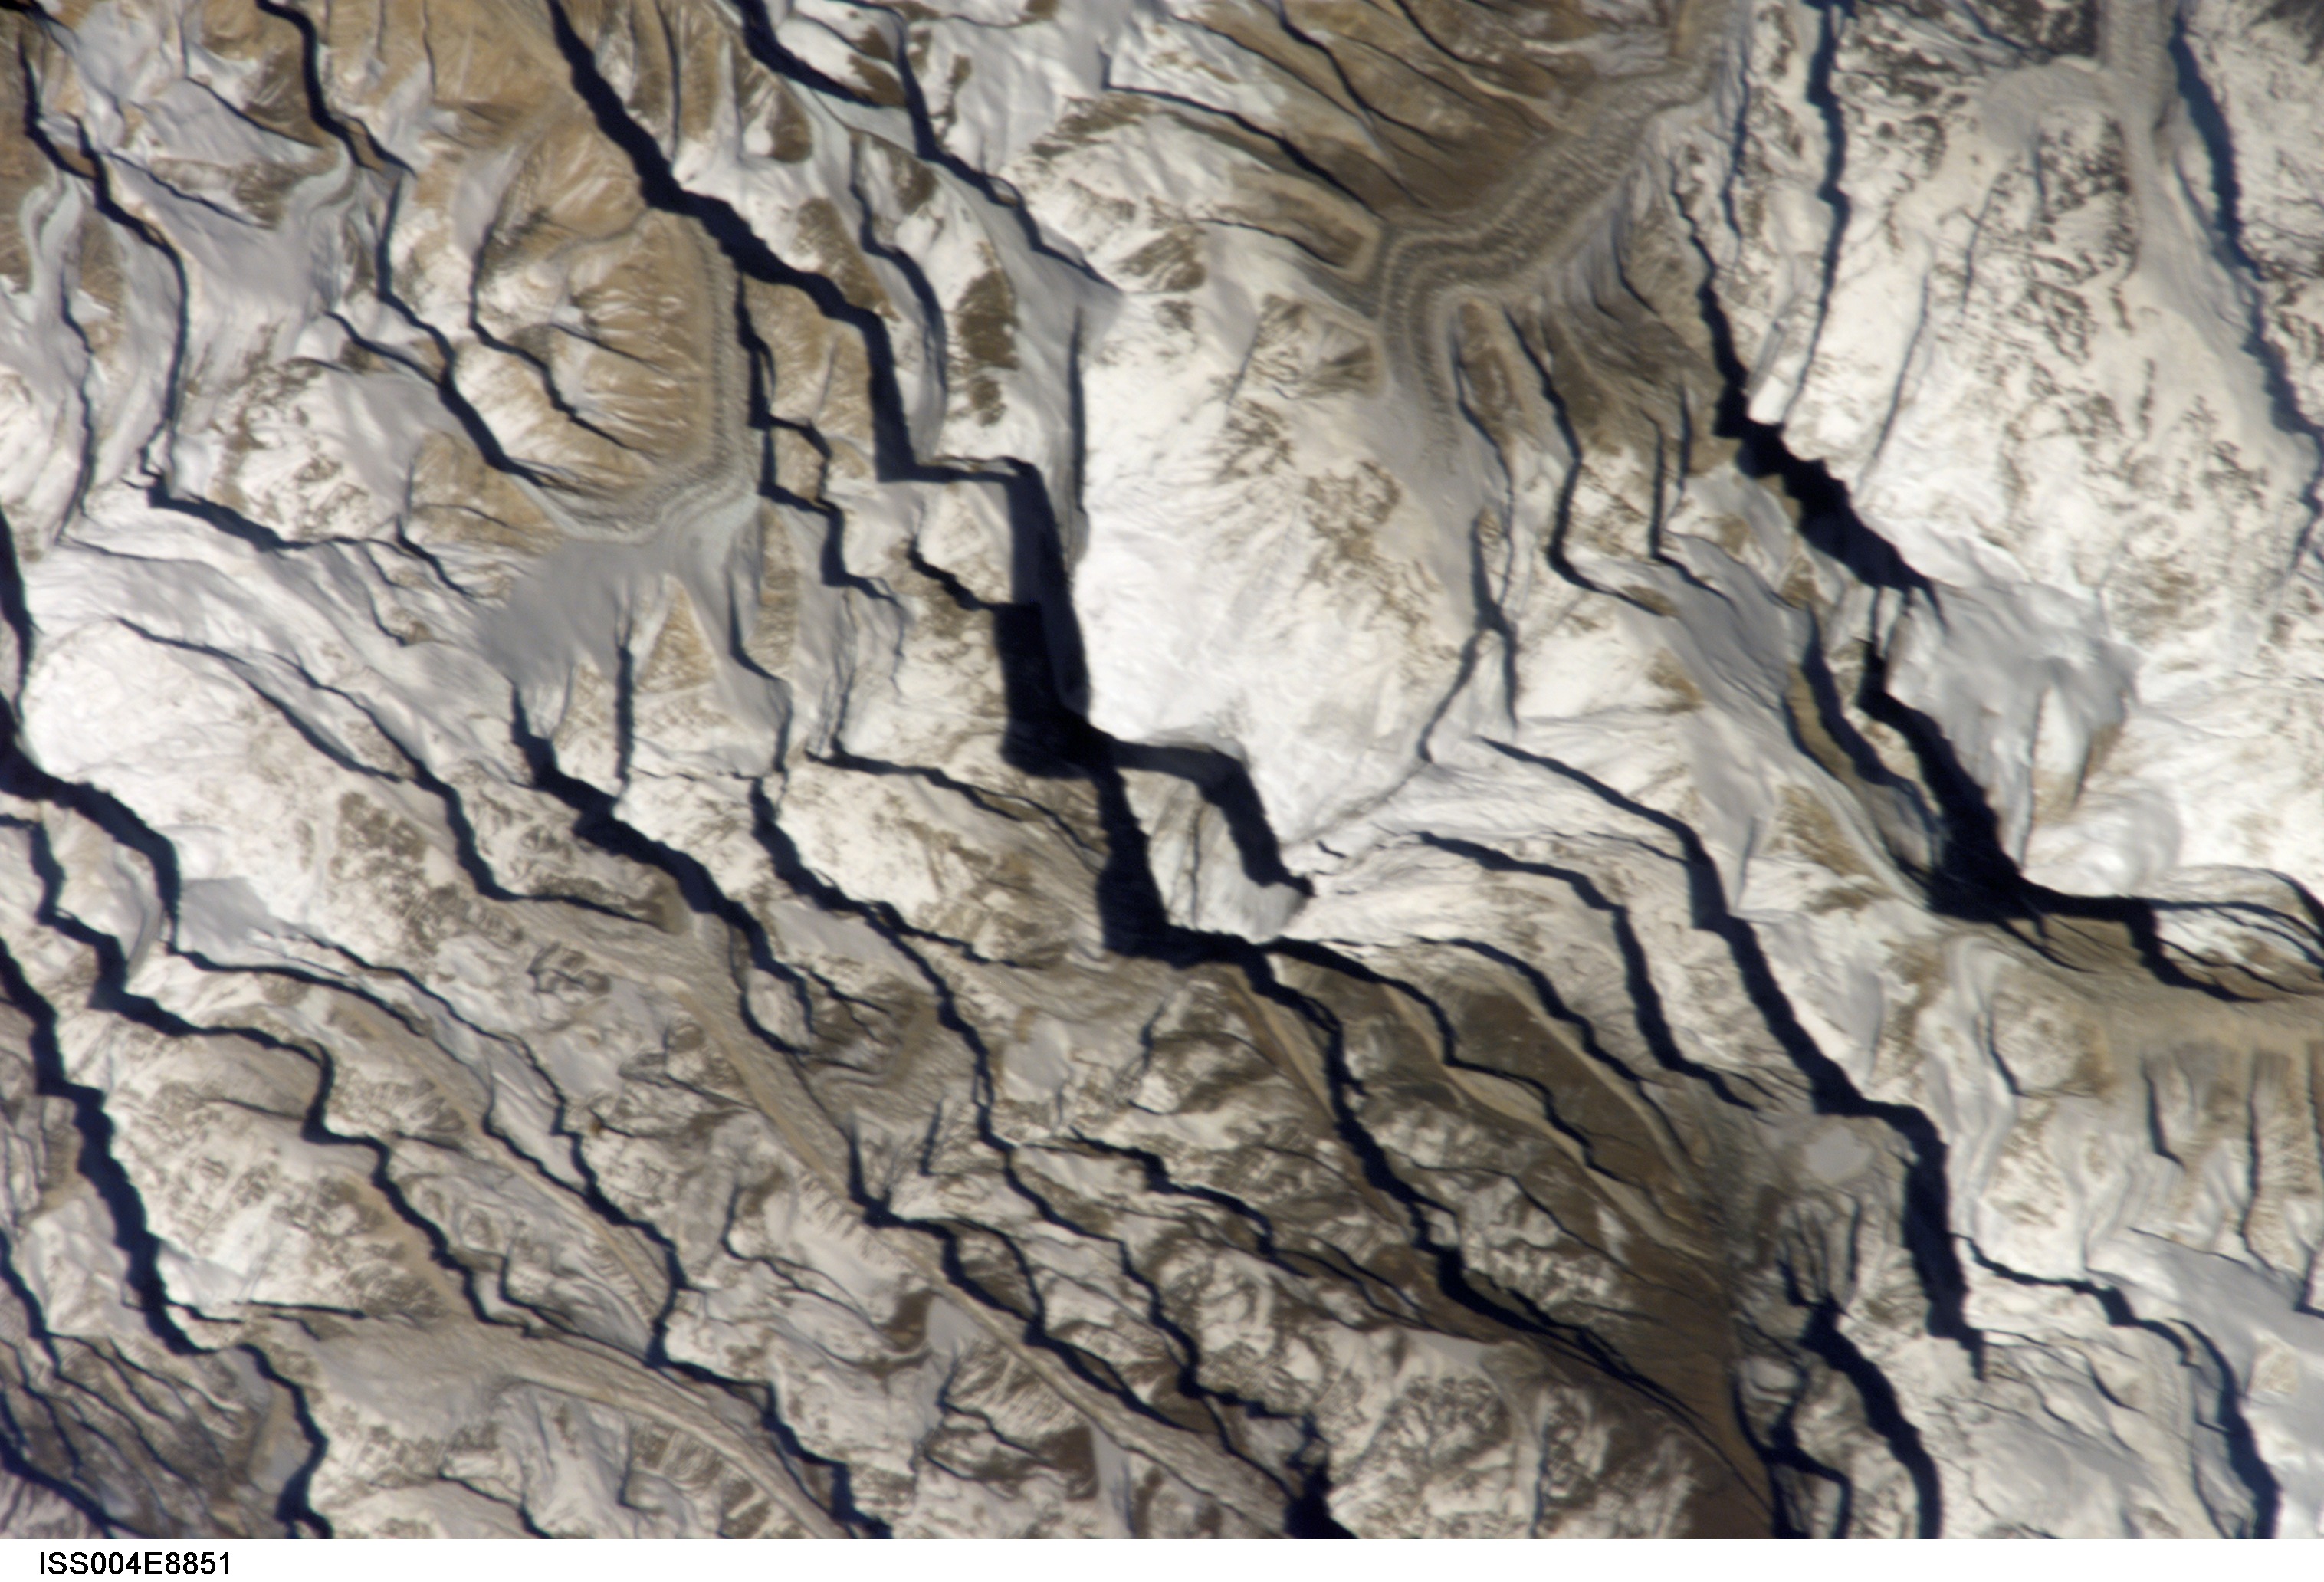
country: CHINA
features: MT. EVEREST, HIMALAYAN RANGE
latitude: 28.0
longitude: 87.0
